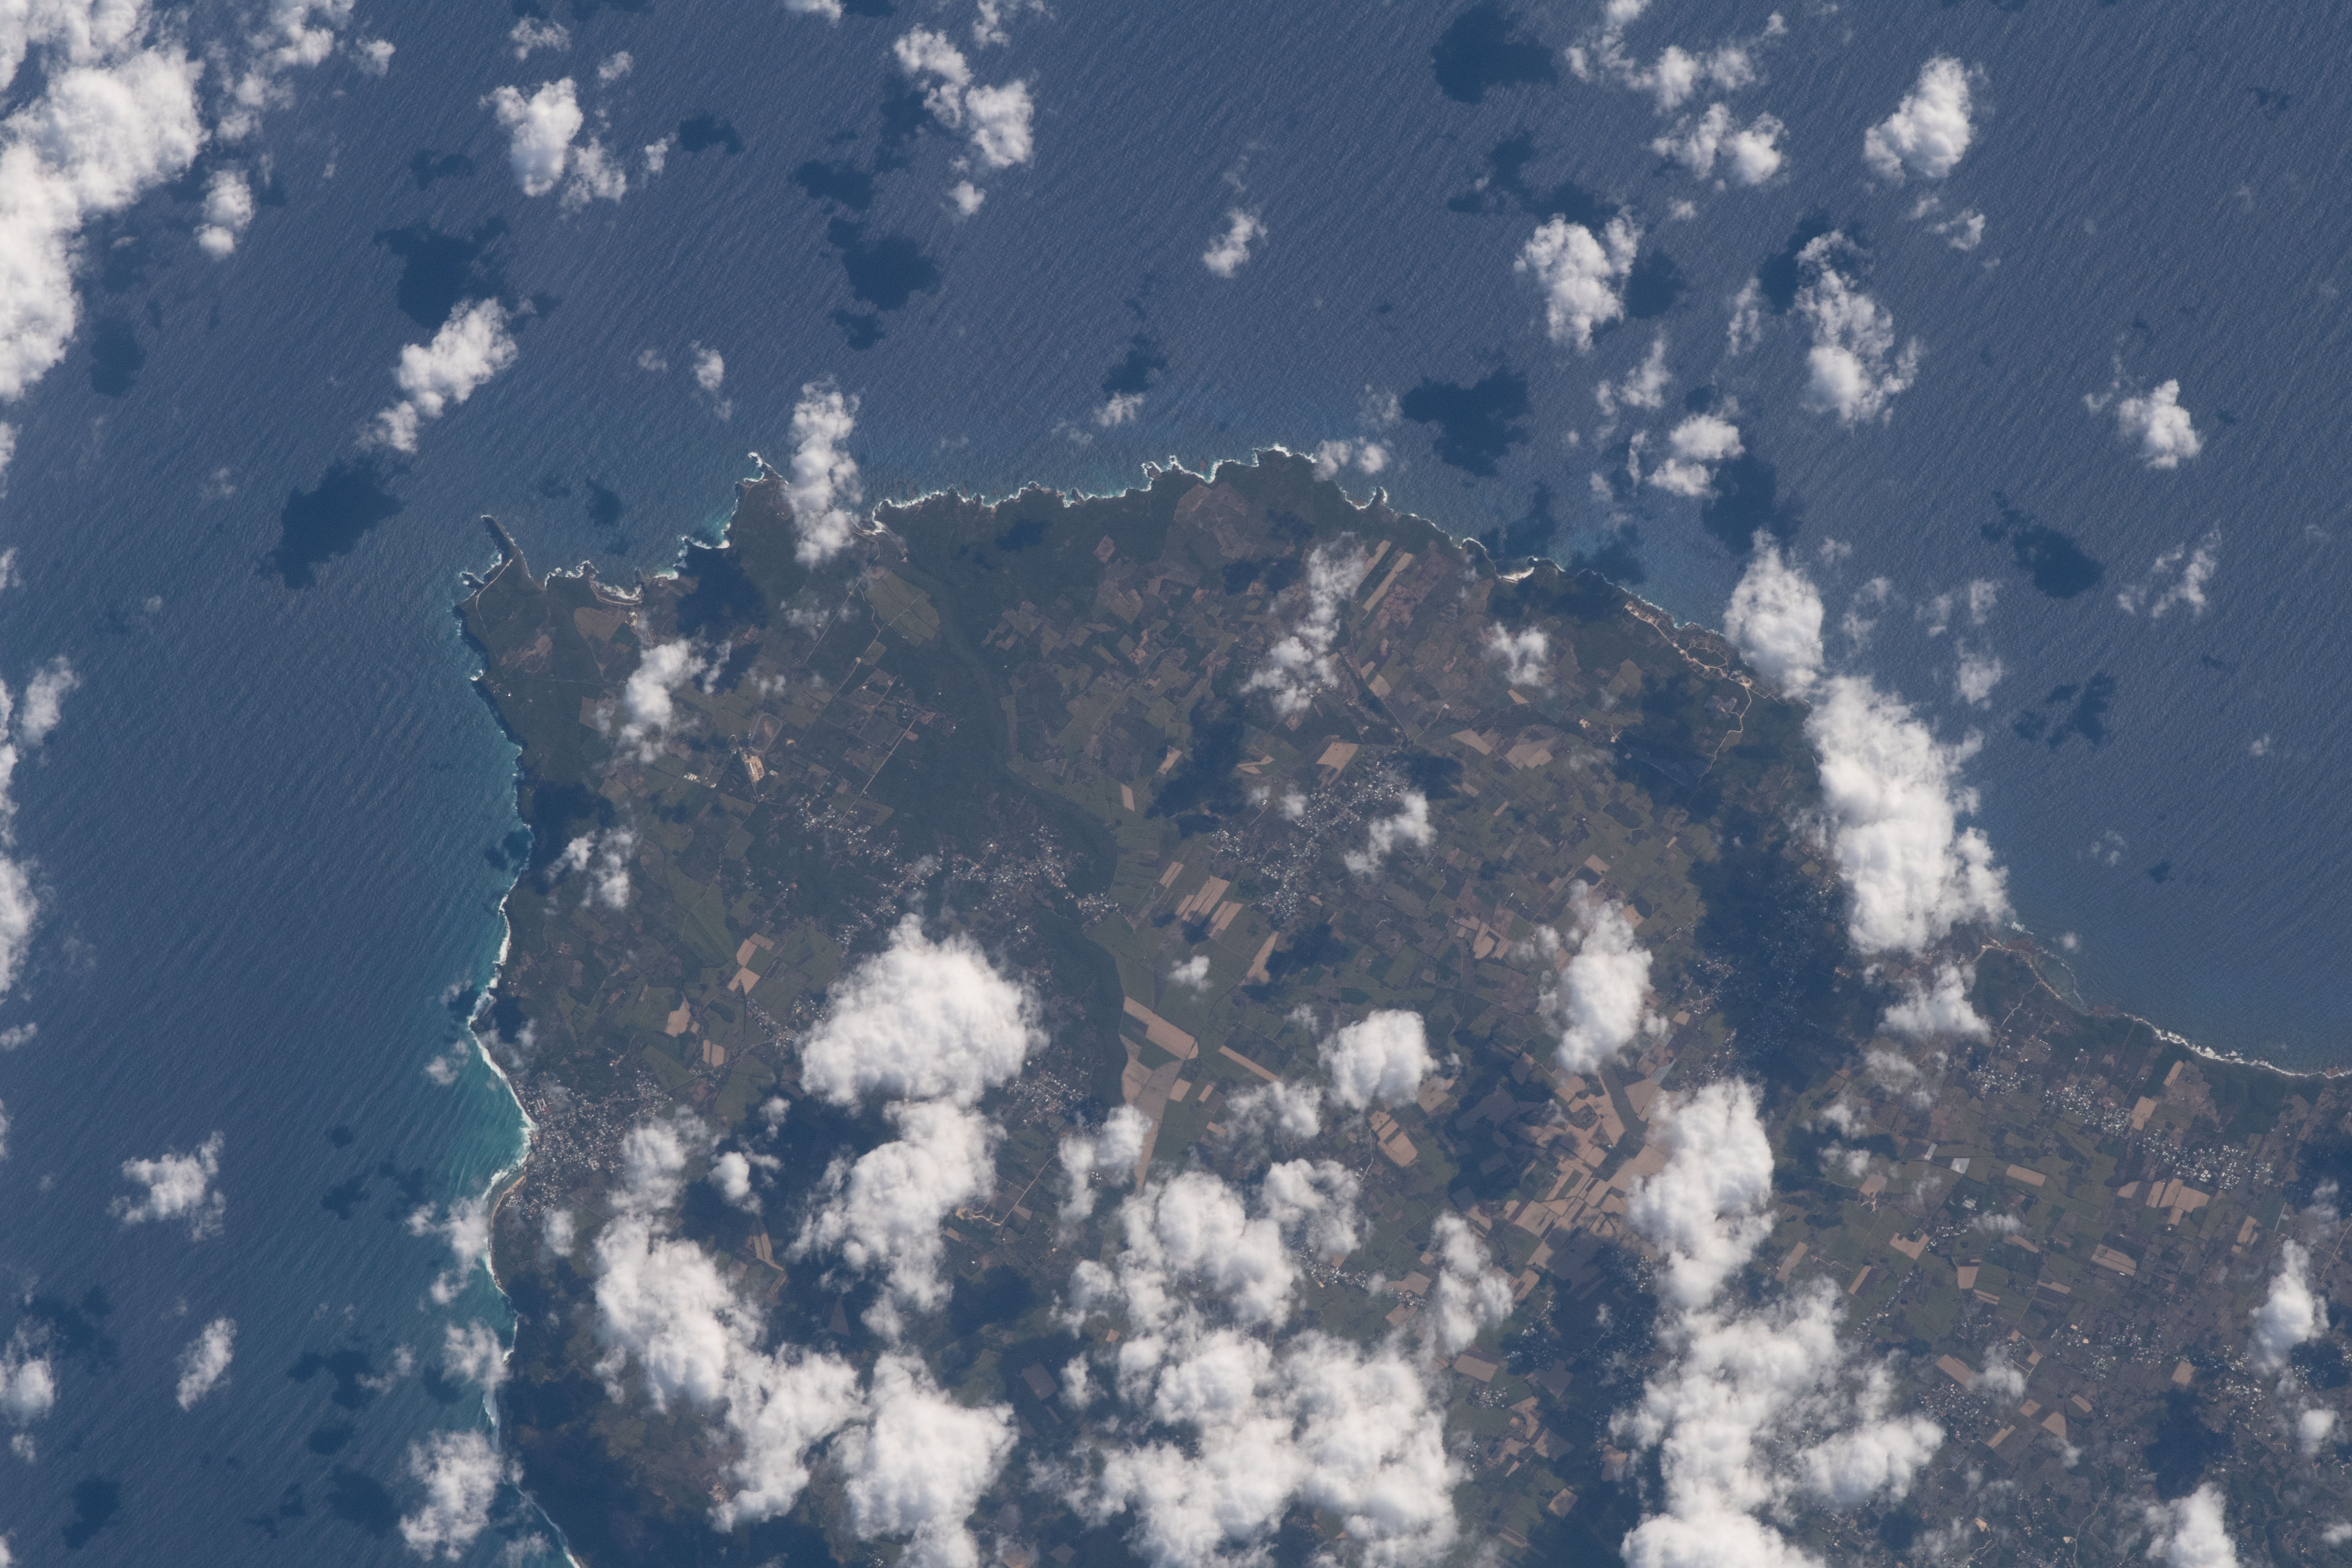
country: LESSER ANTILLES
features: GRANDE TERRE ISLAND, CARIBBEAN SEA
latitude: 16.4
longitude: -61.4
